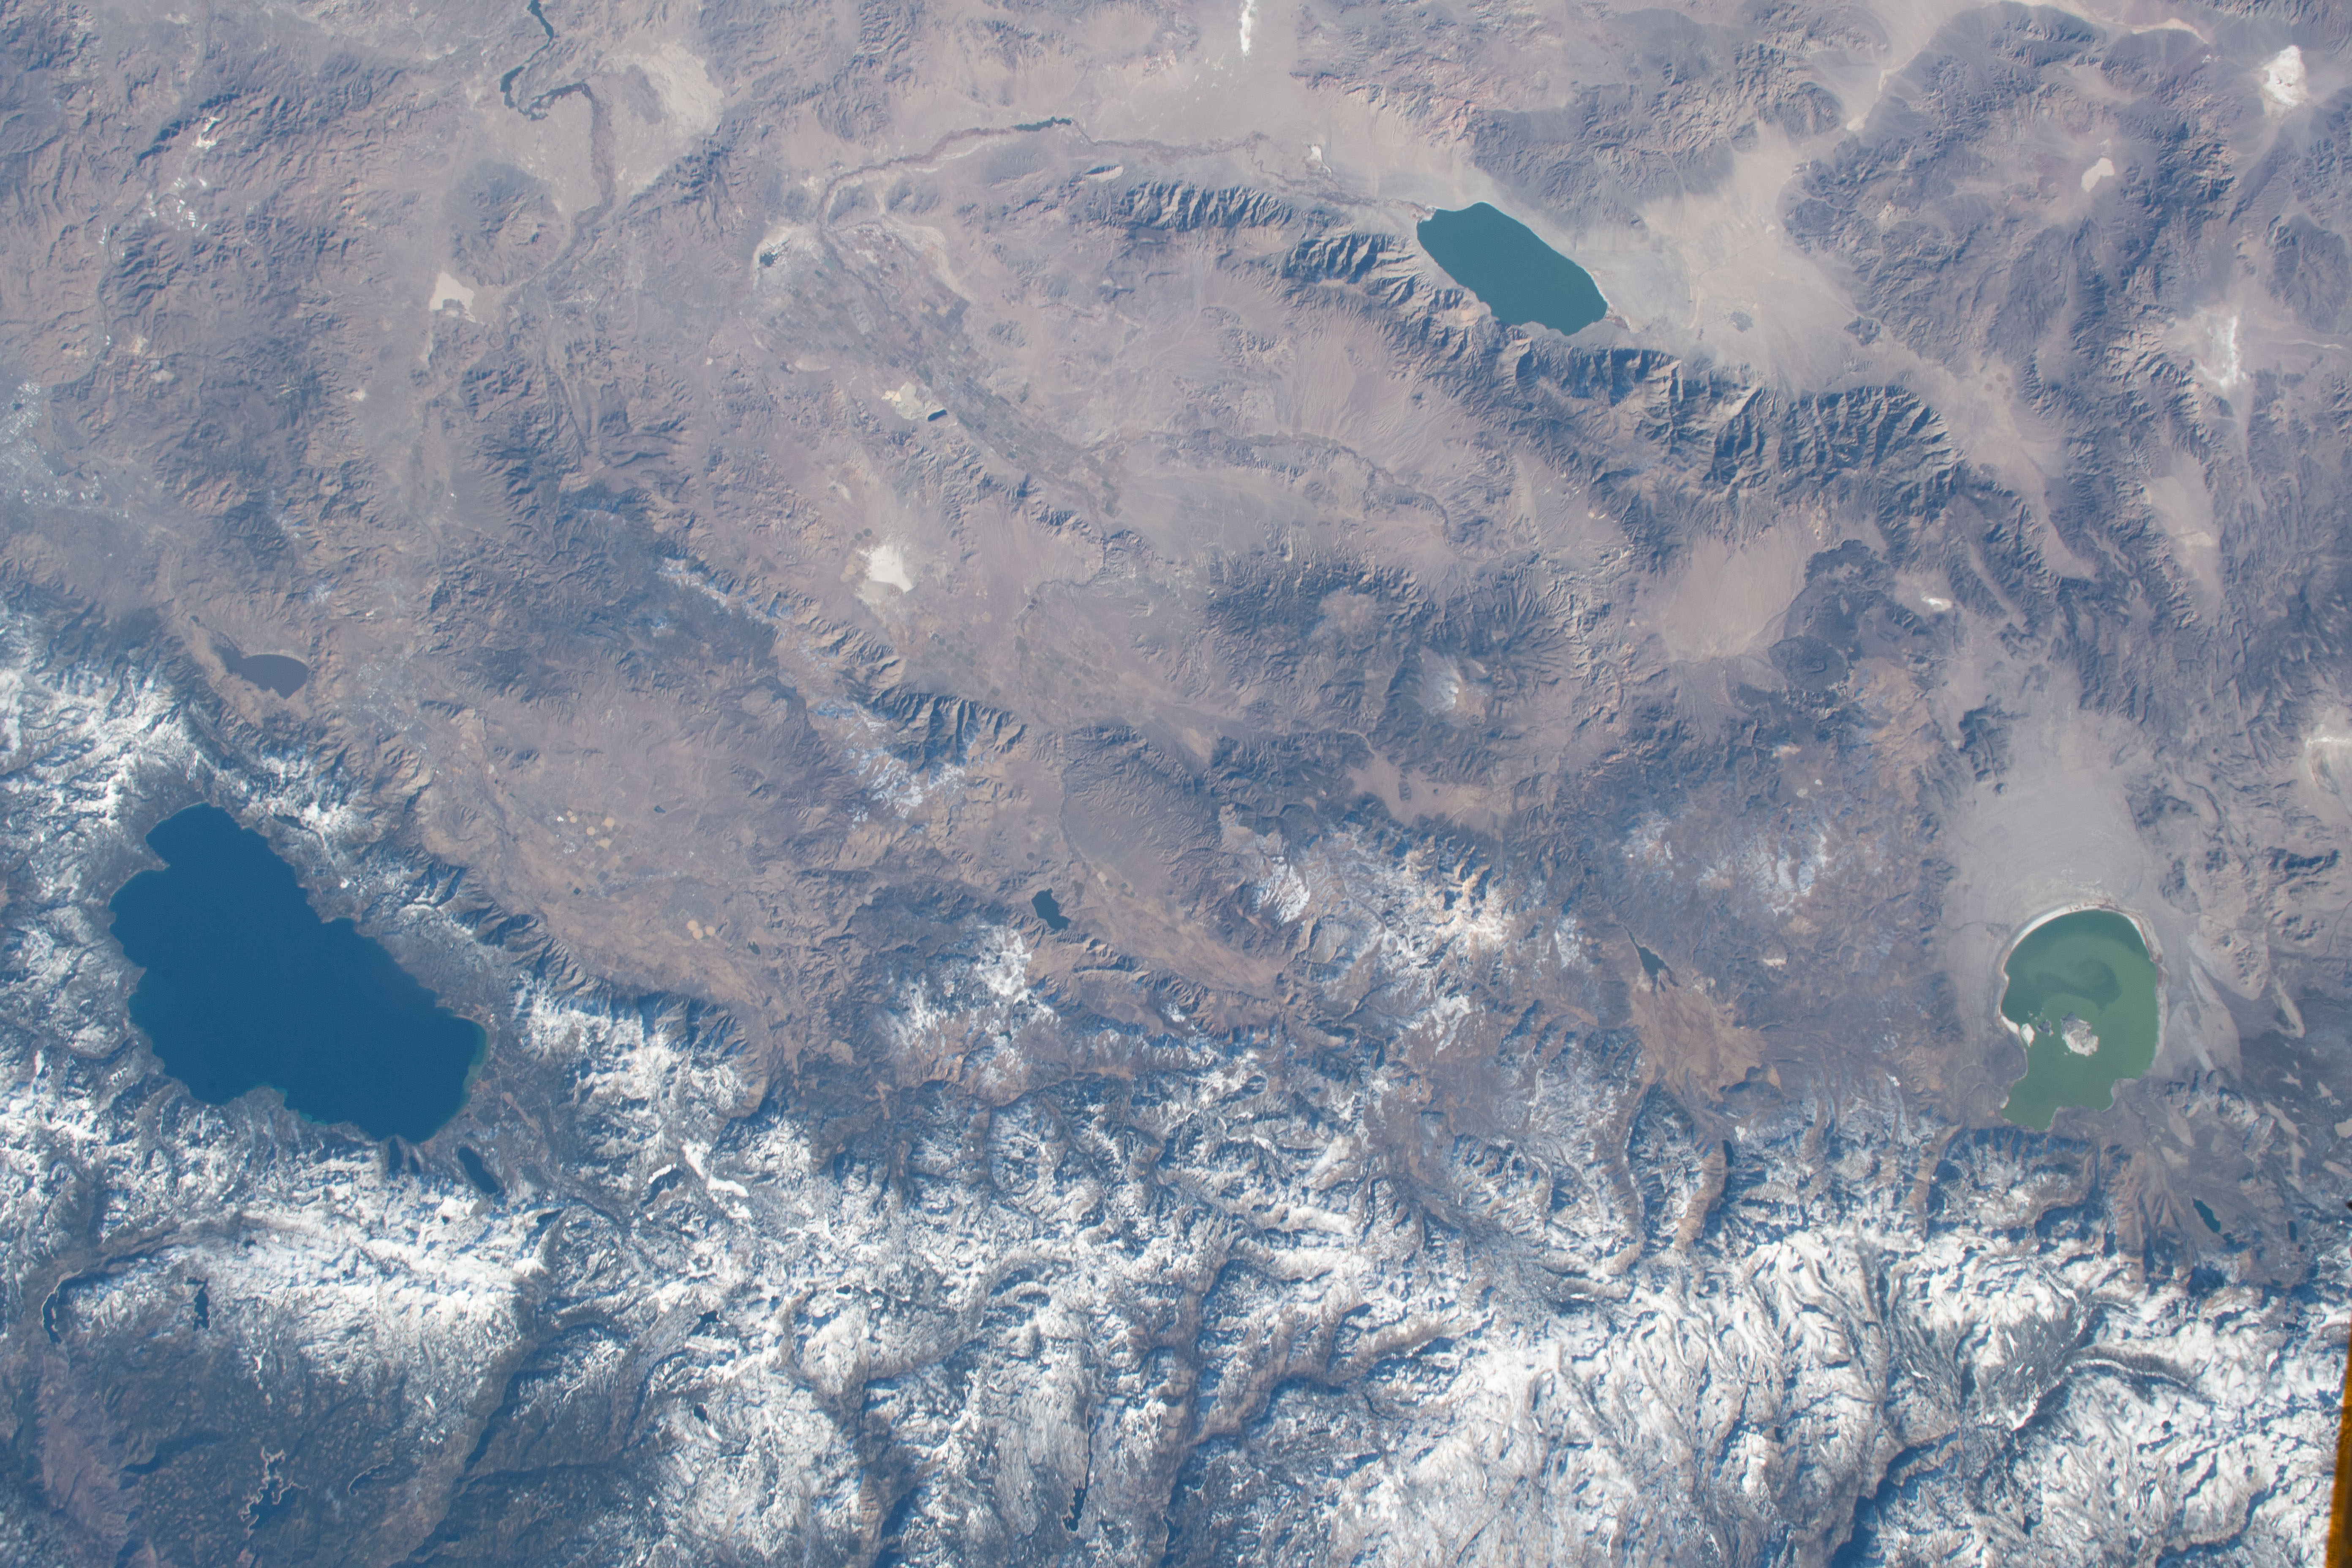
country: USA-NEVADA
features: LAKE TAHOE, WALKER LAKE, MONO LAKE, SIERRA NEVADA
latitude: 38.5
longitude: -119.0
